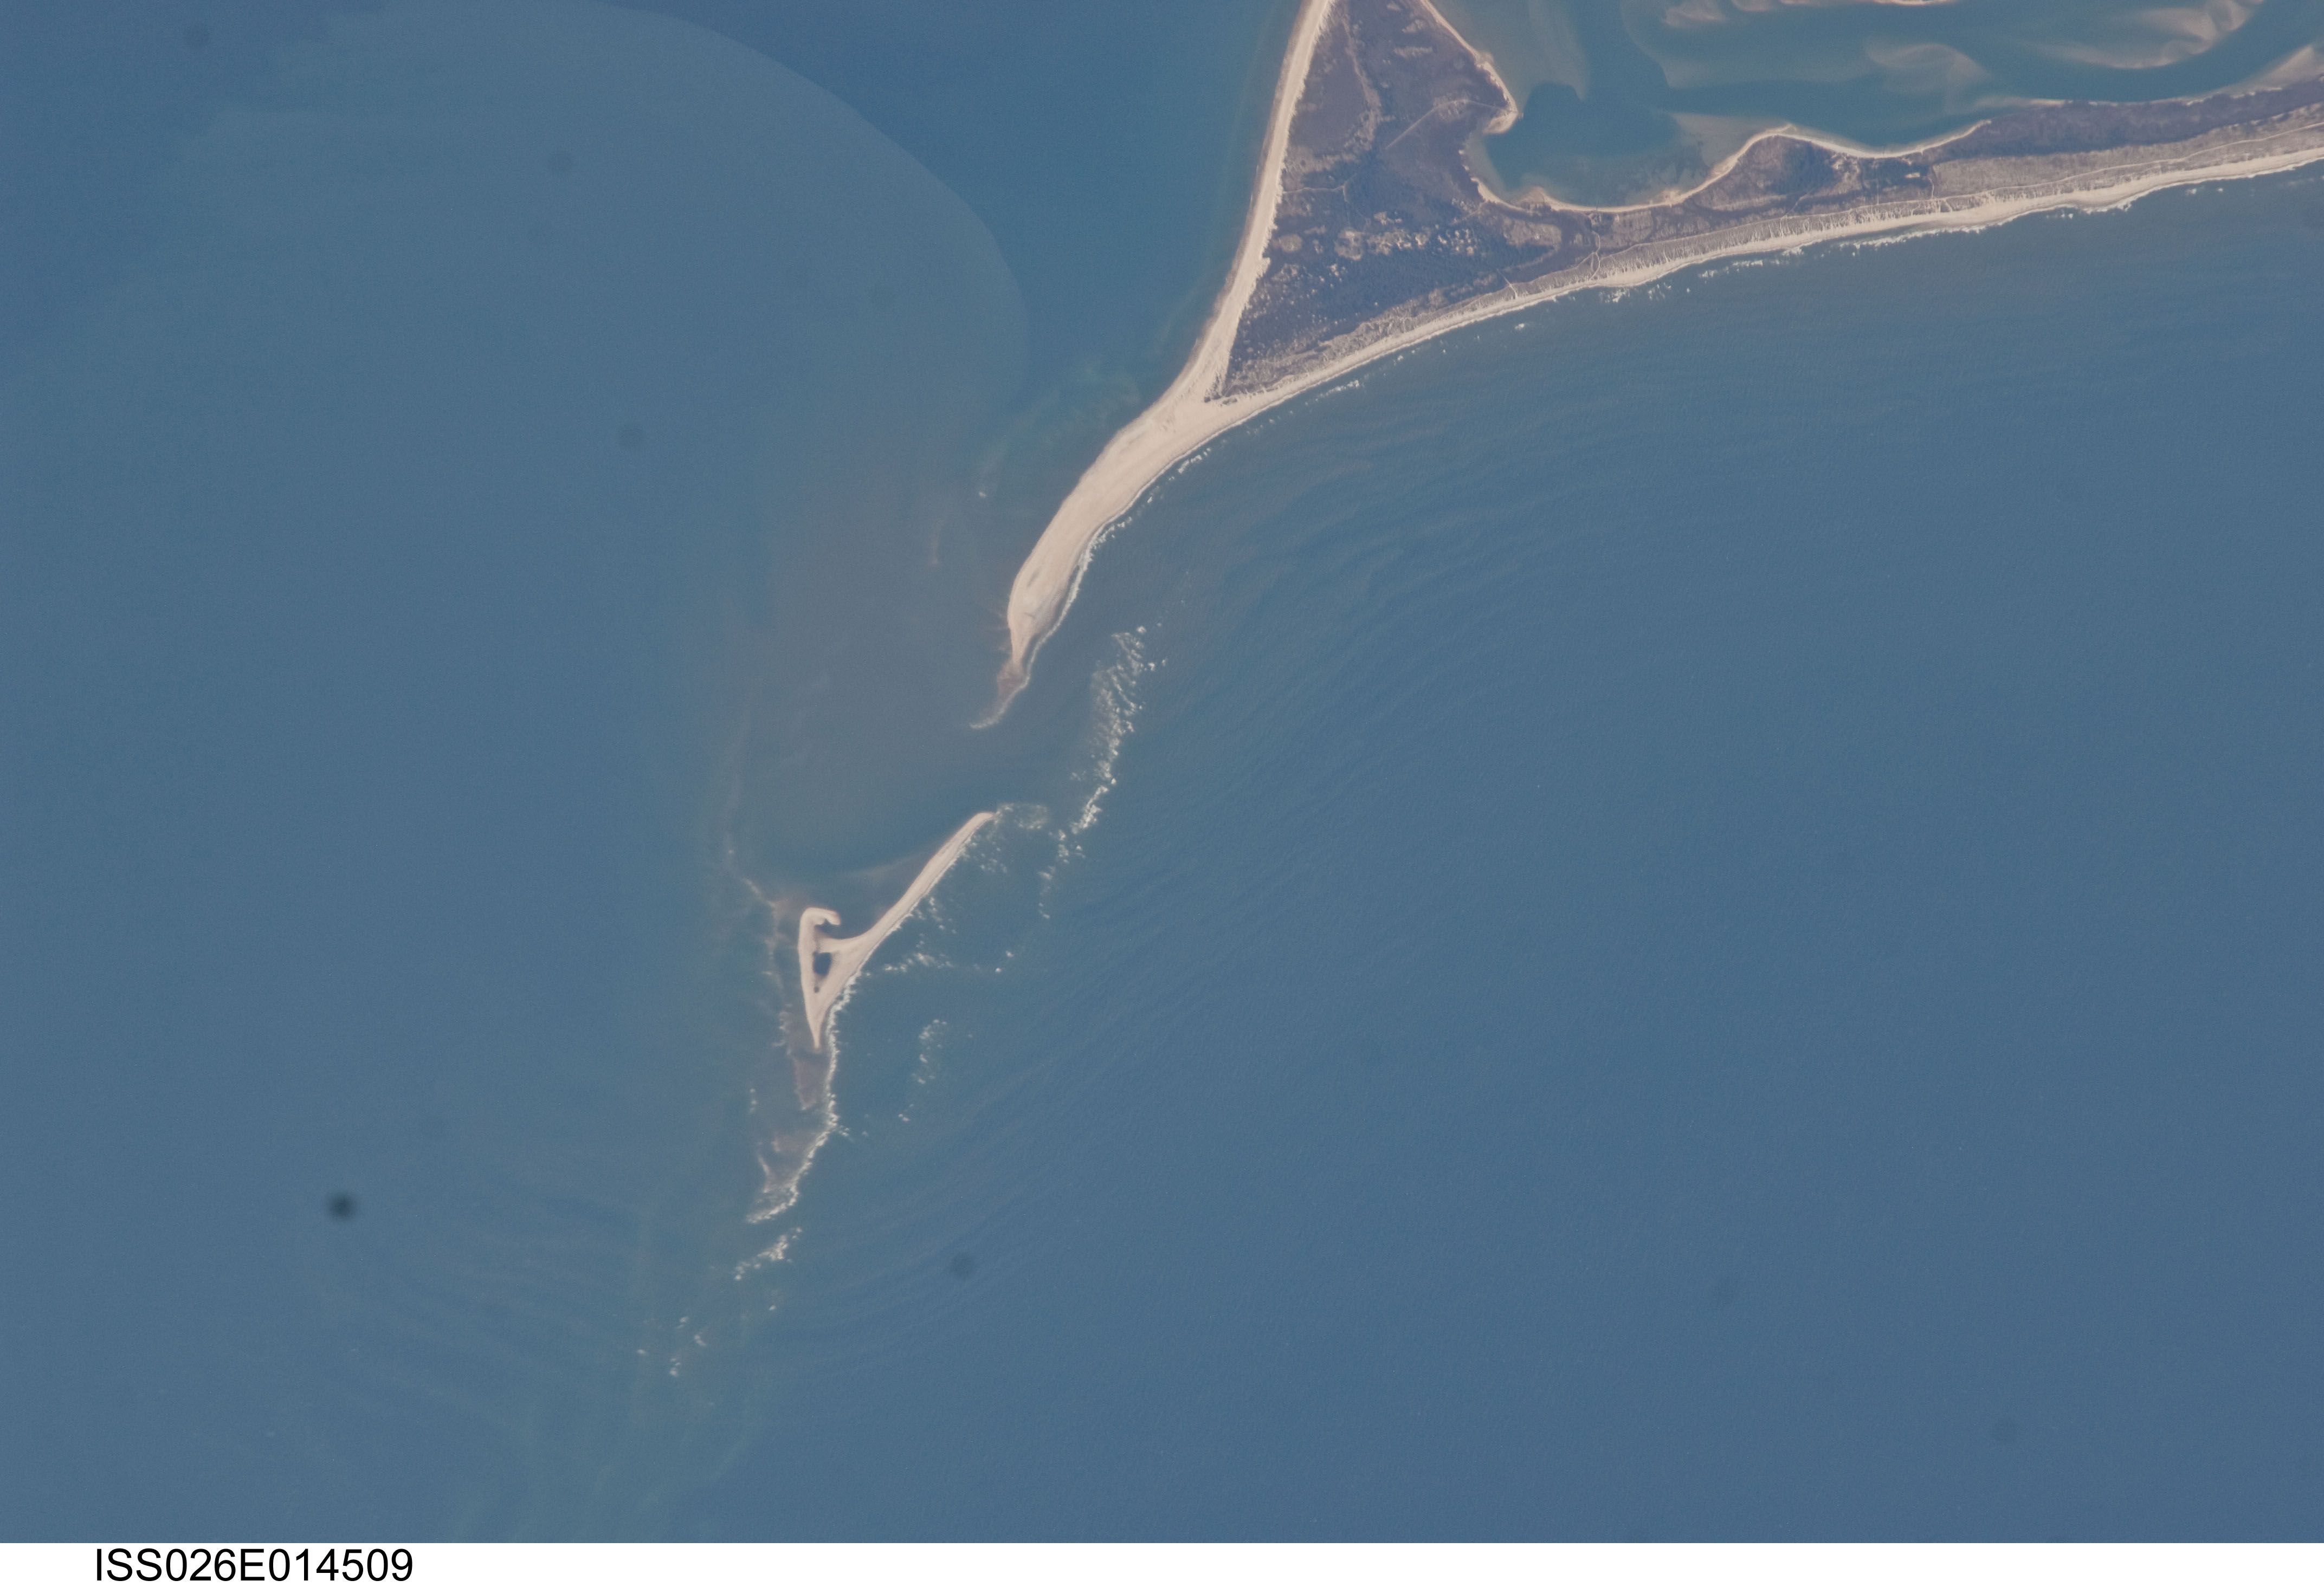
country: USA-NORTH CAROLINA
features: CAPE LOOKOUT, LOOKOUT BIGHT, SHOALS, ATLANTIC O.
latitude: 34.6
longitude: -76.5
